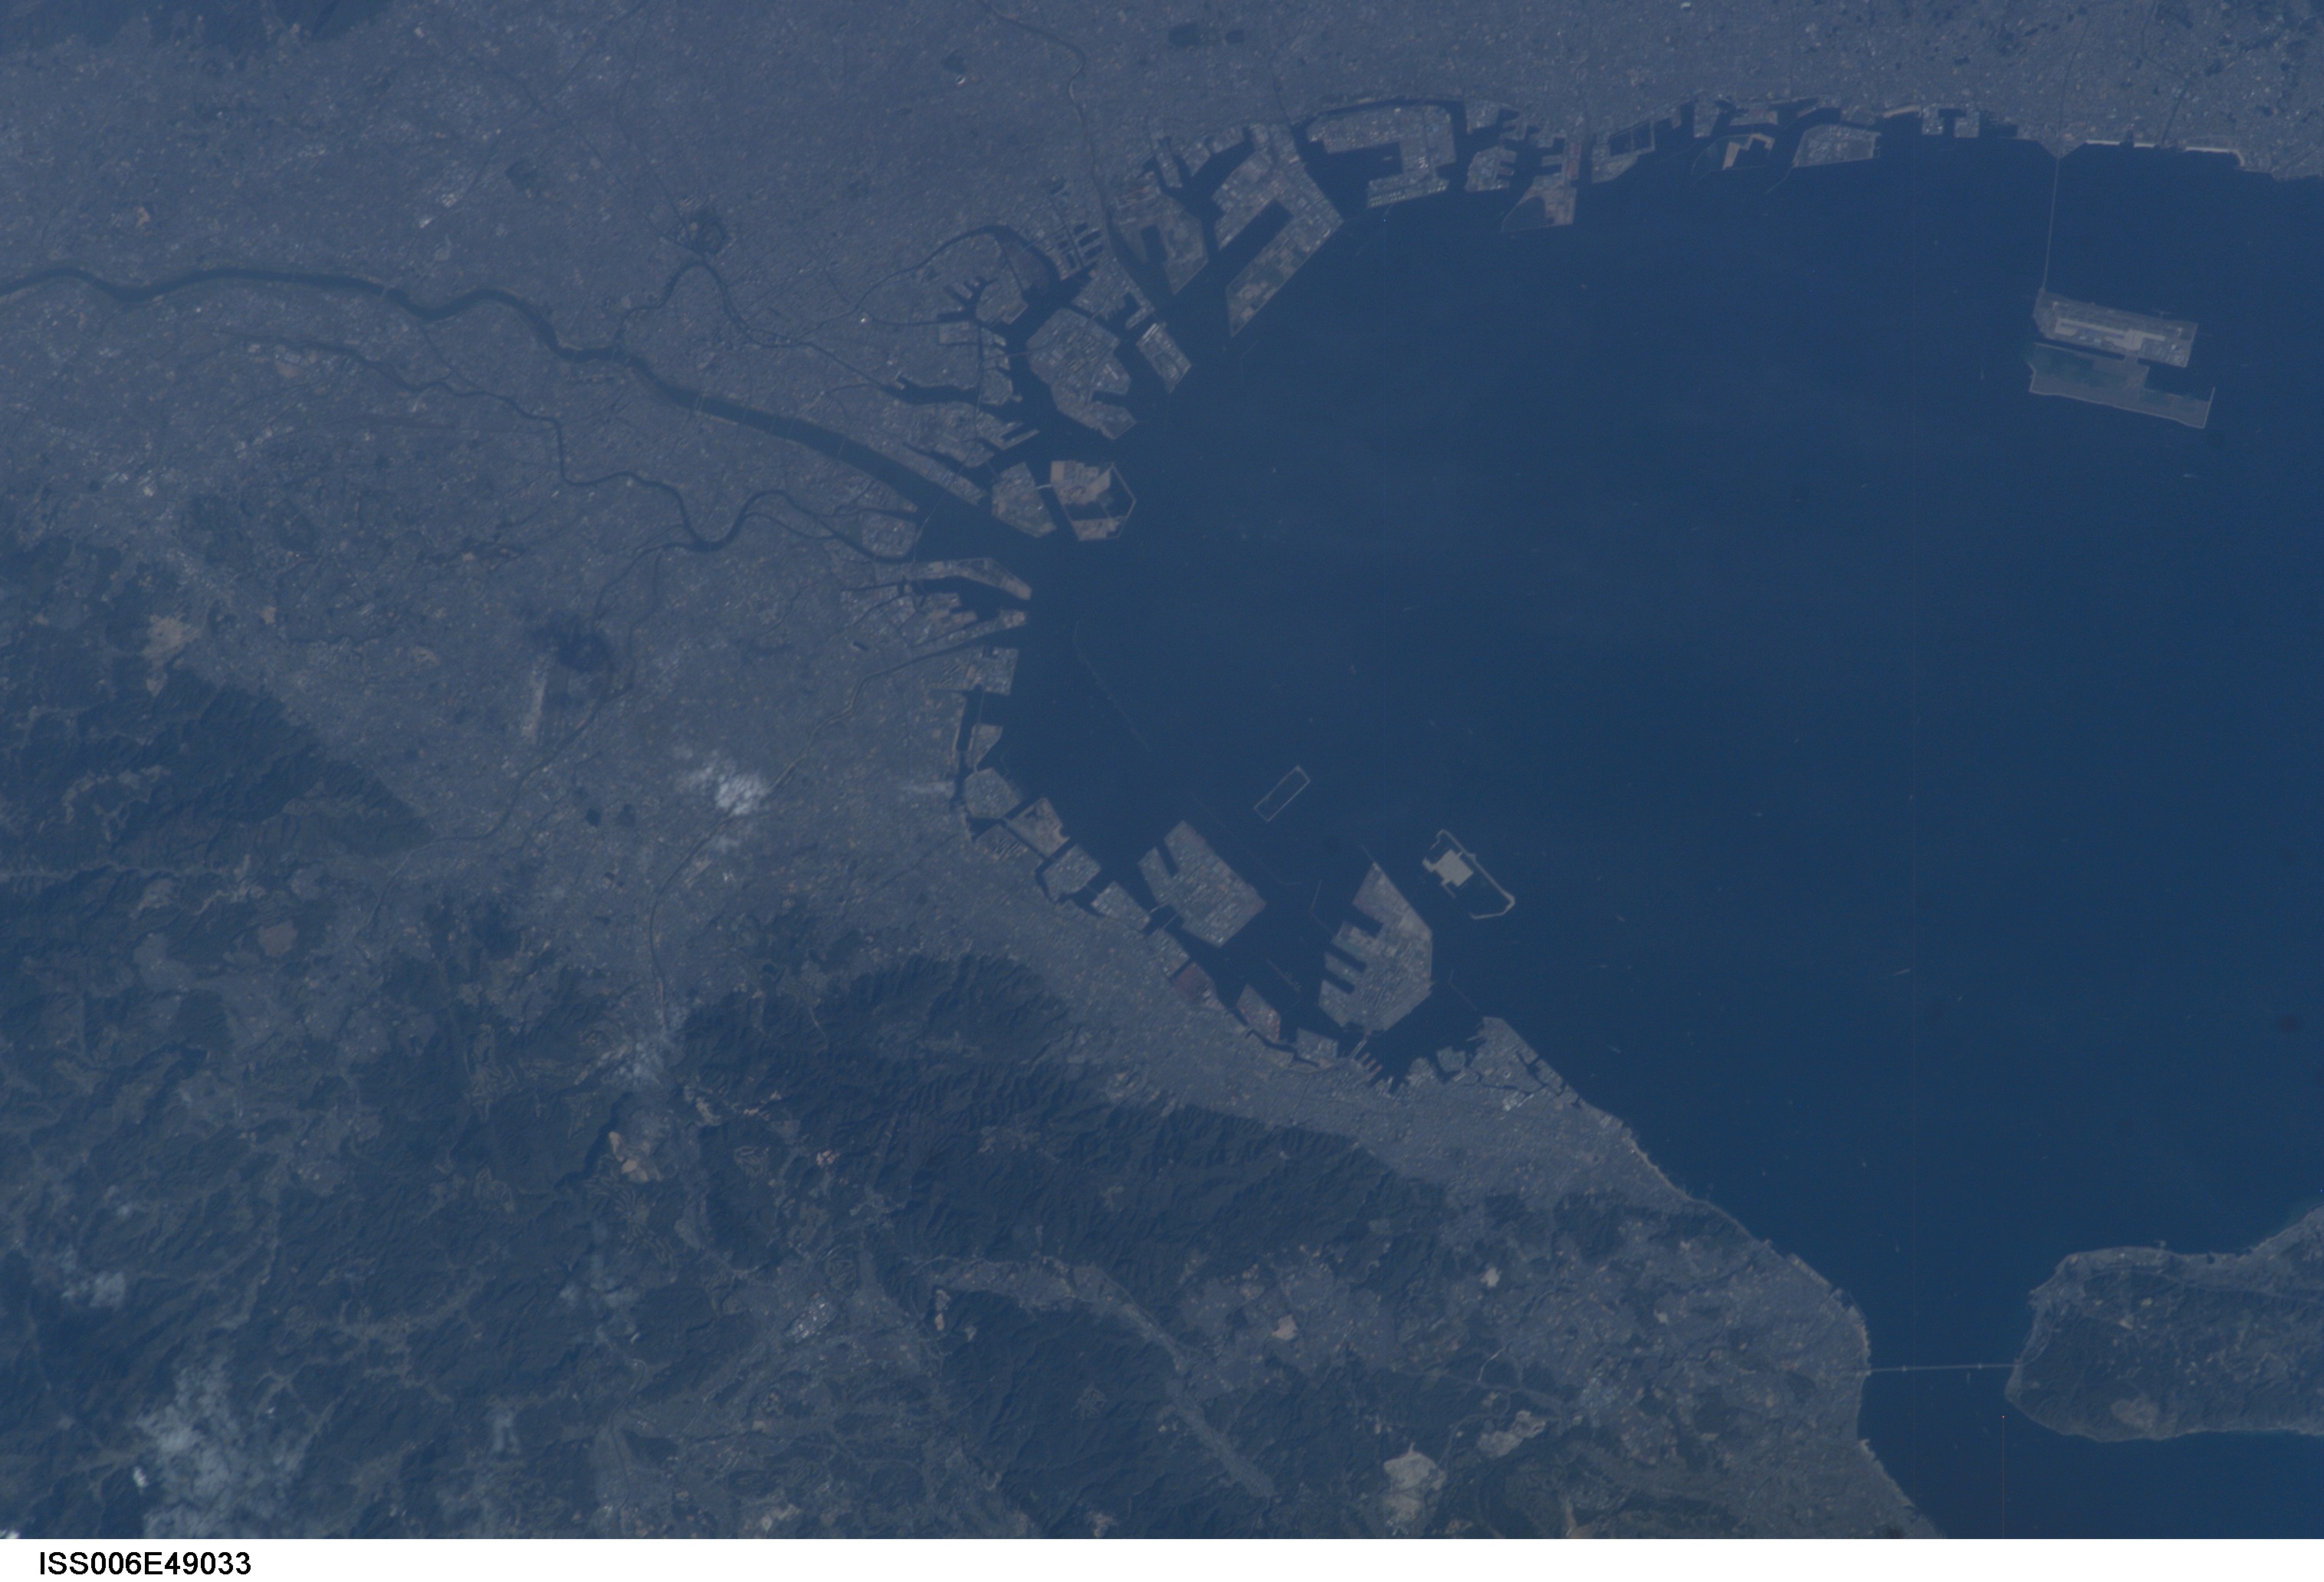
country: JAPAN
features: OSAKA
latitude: 34.5
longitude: 135.0
